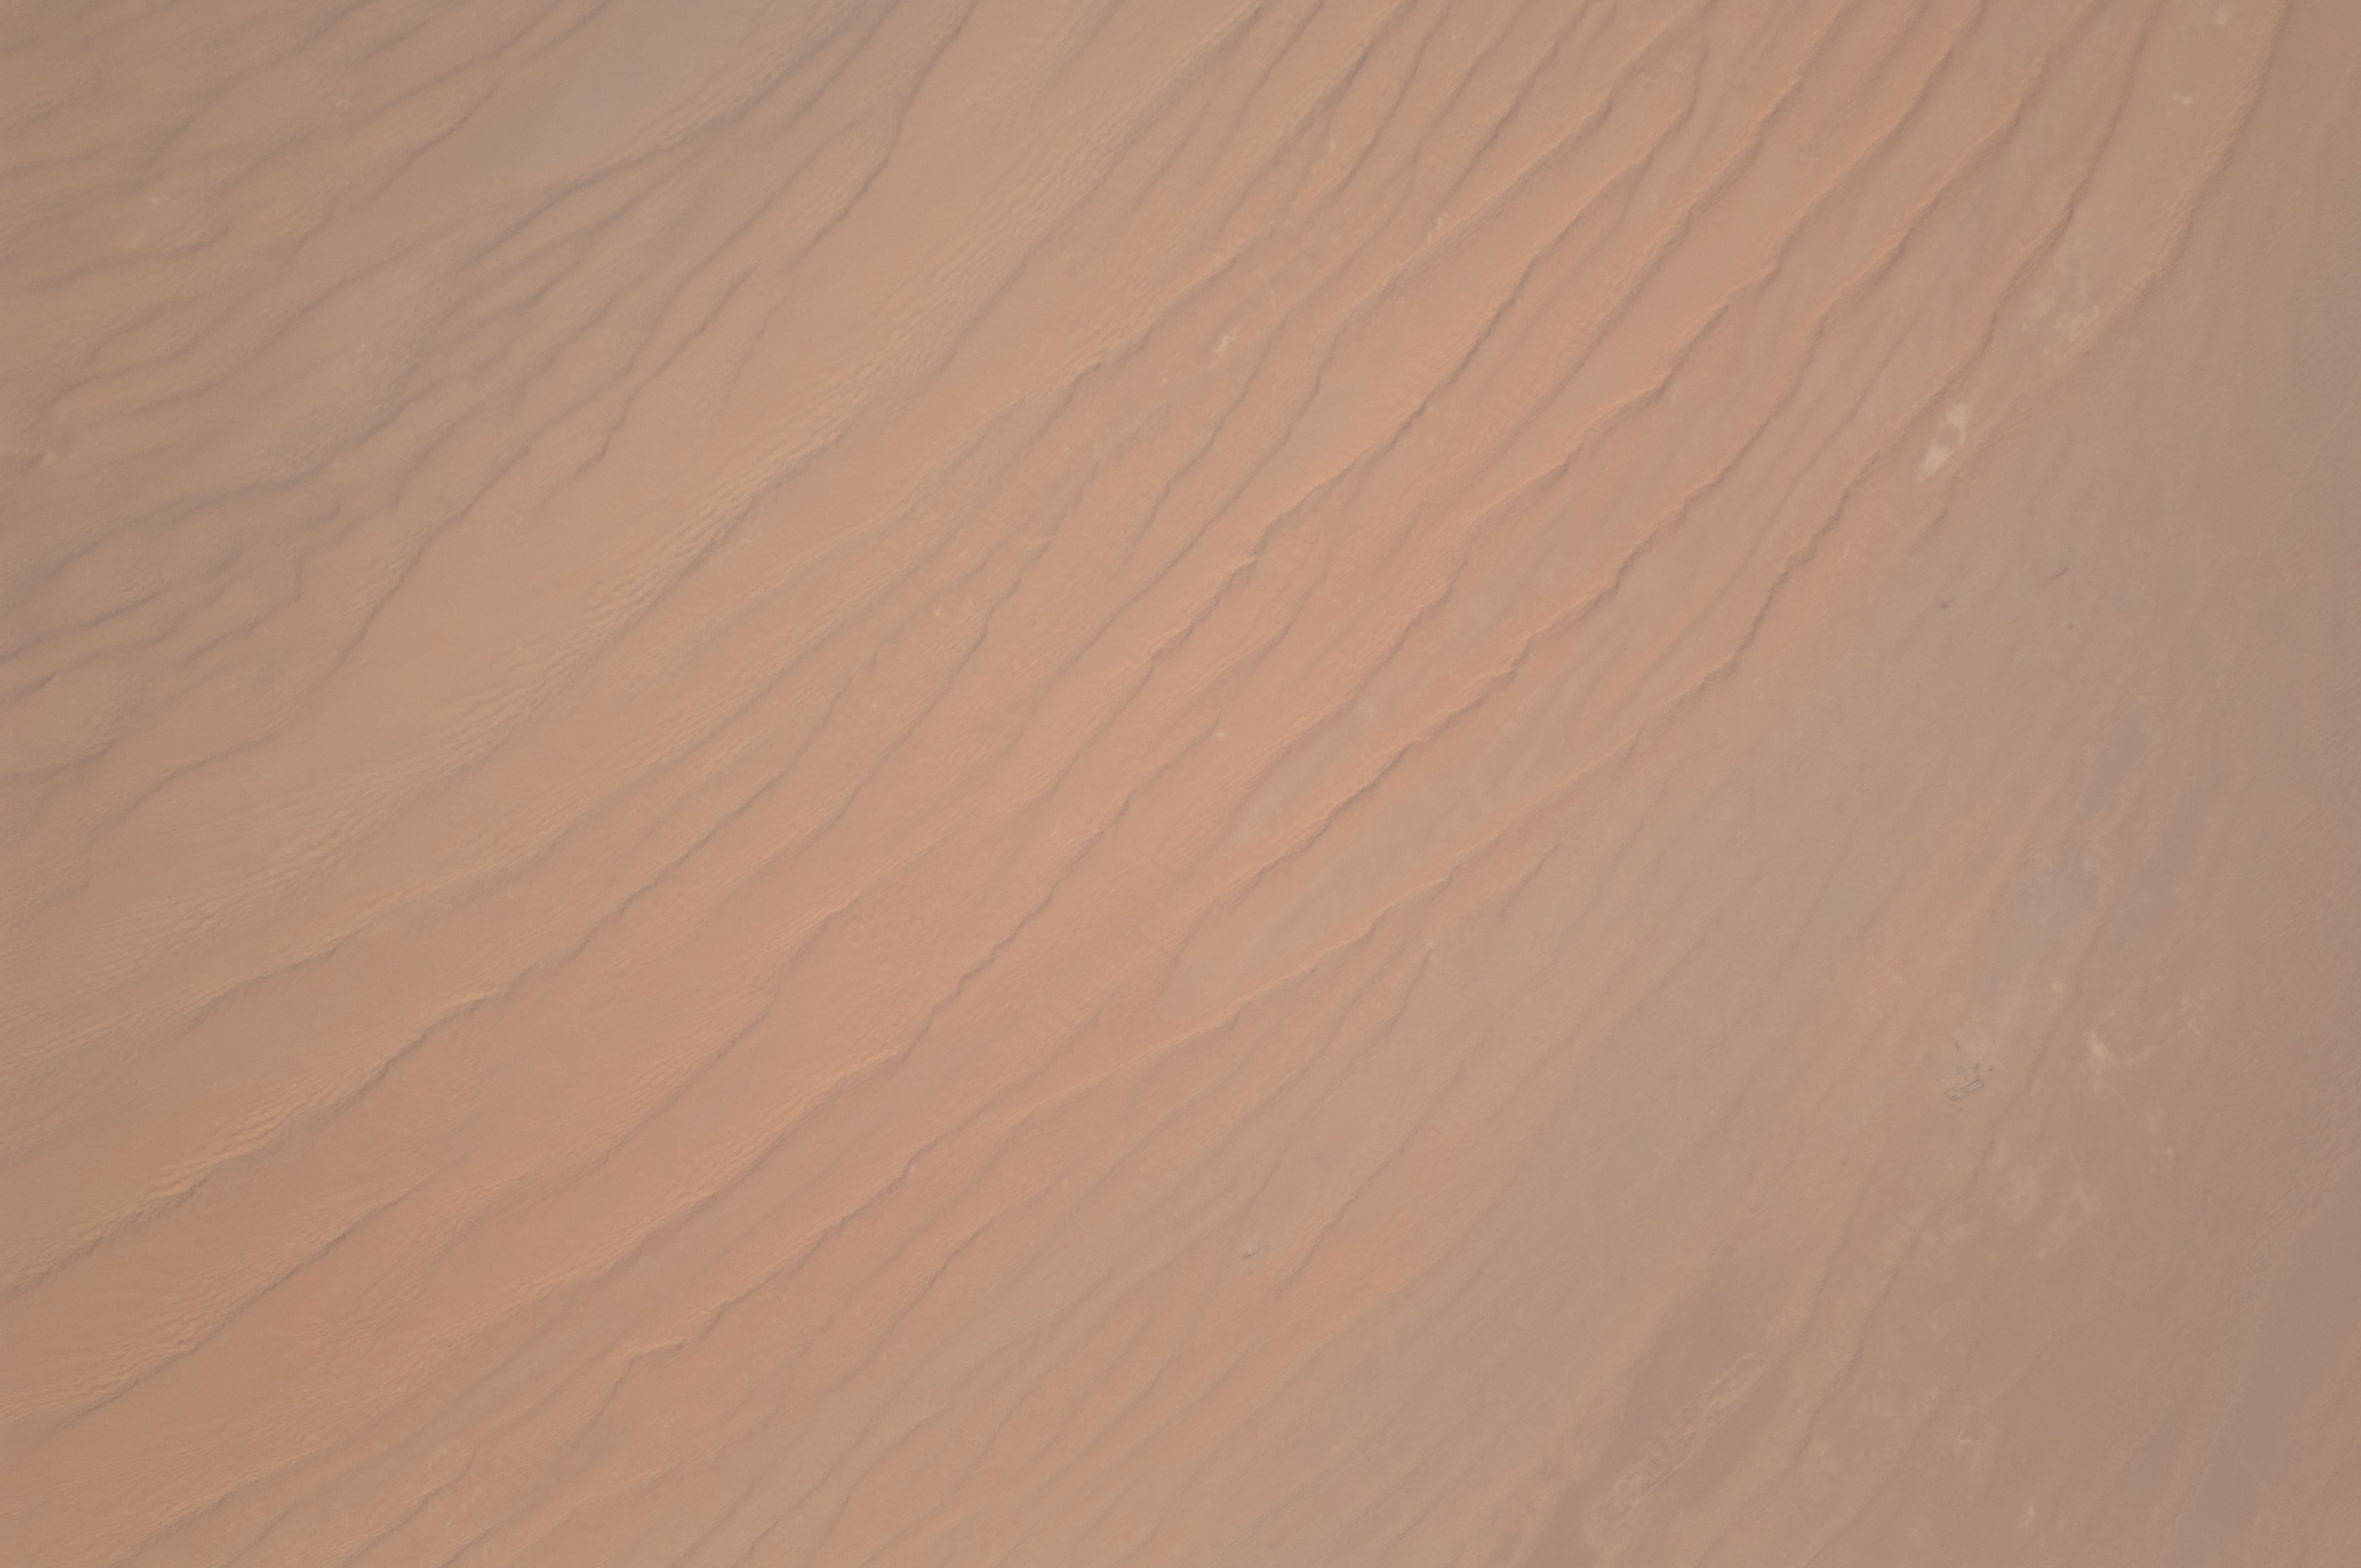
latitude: 15.5
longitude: 45.9
